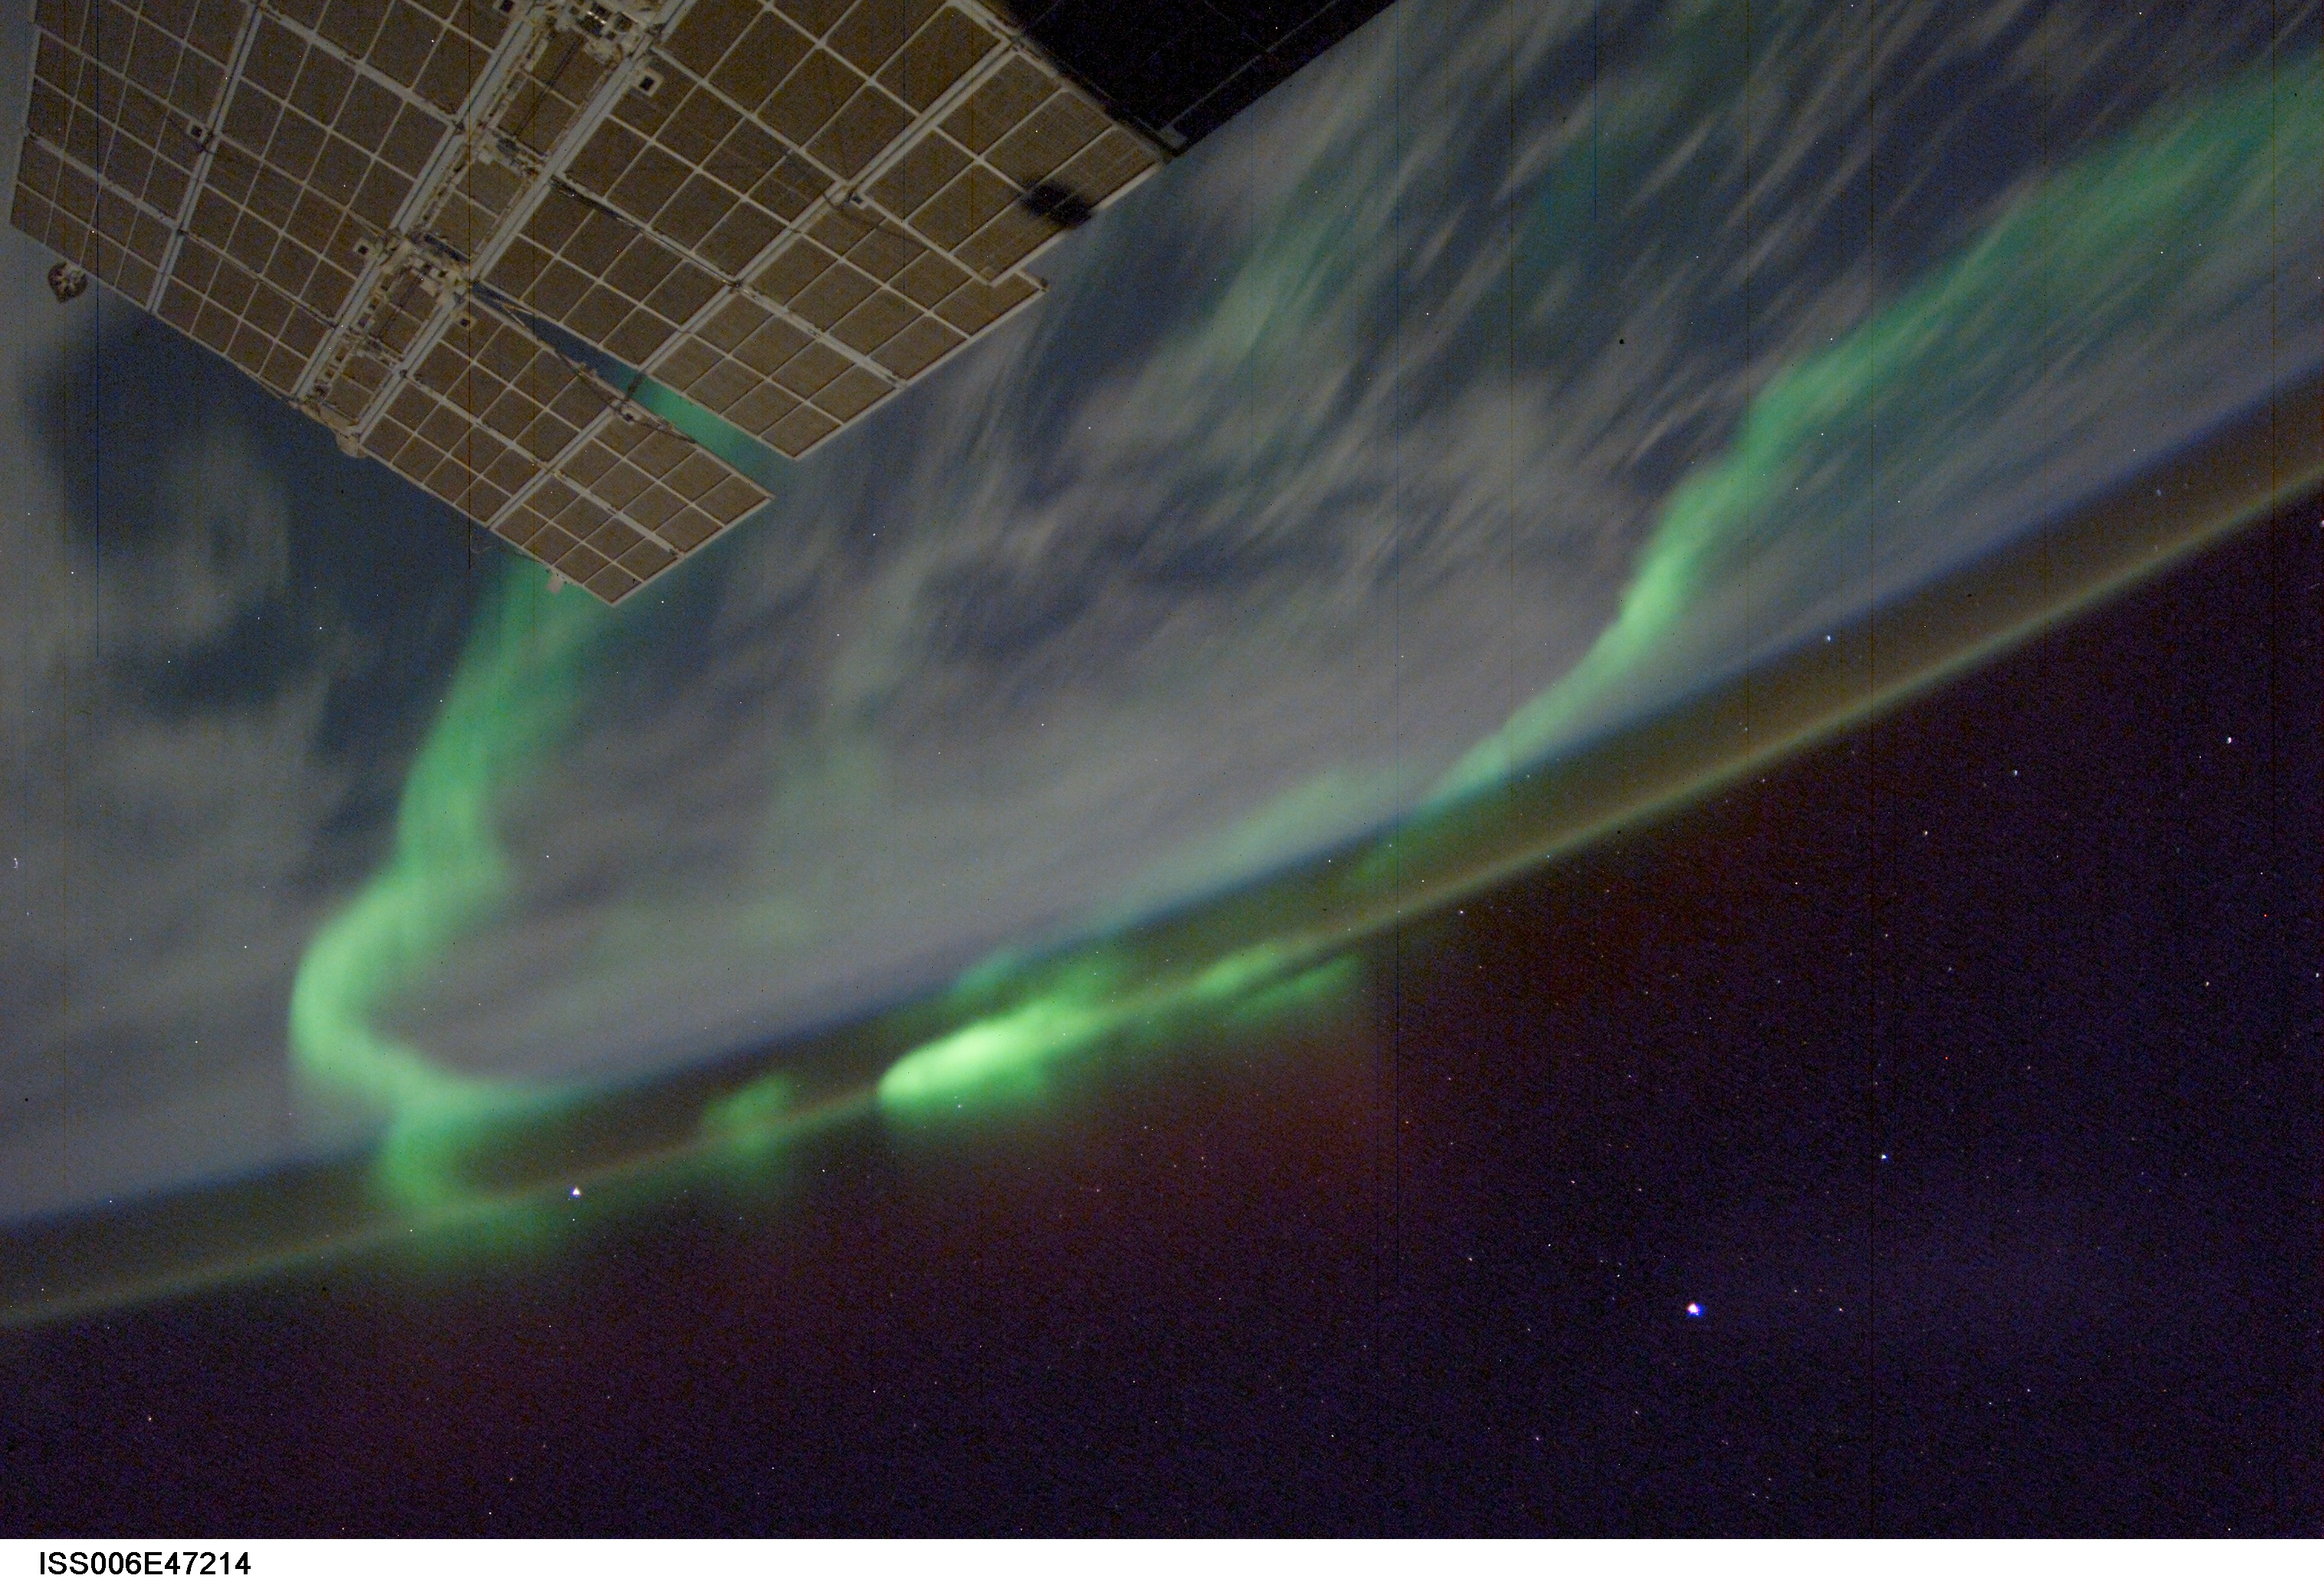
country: AURORA
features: AURORA AUSTRALIS
